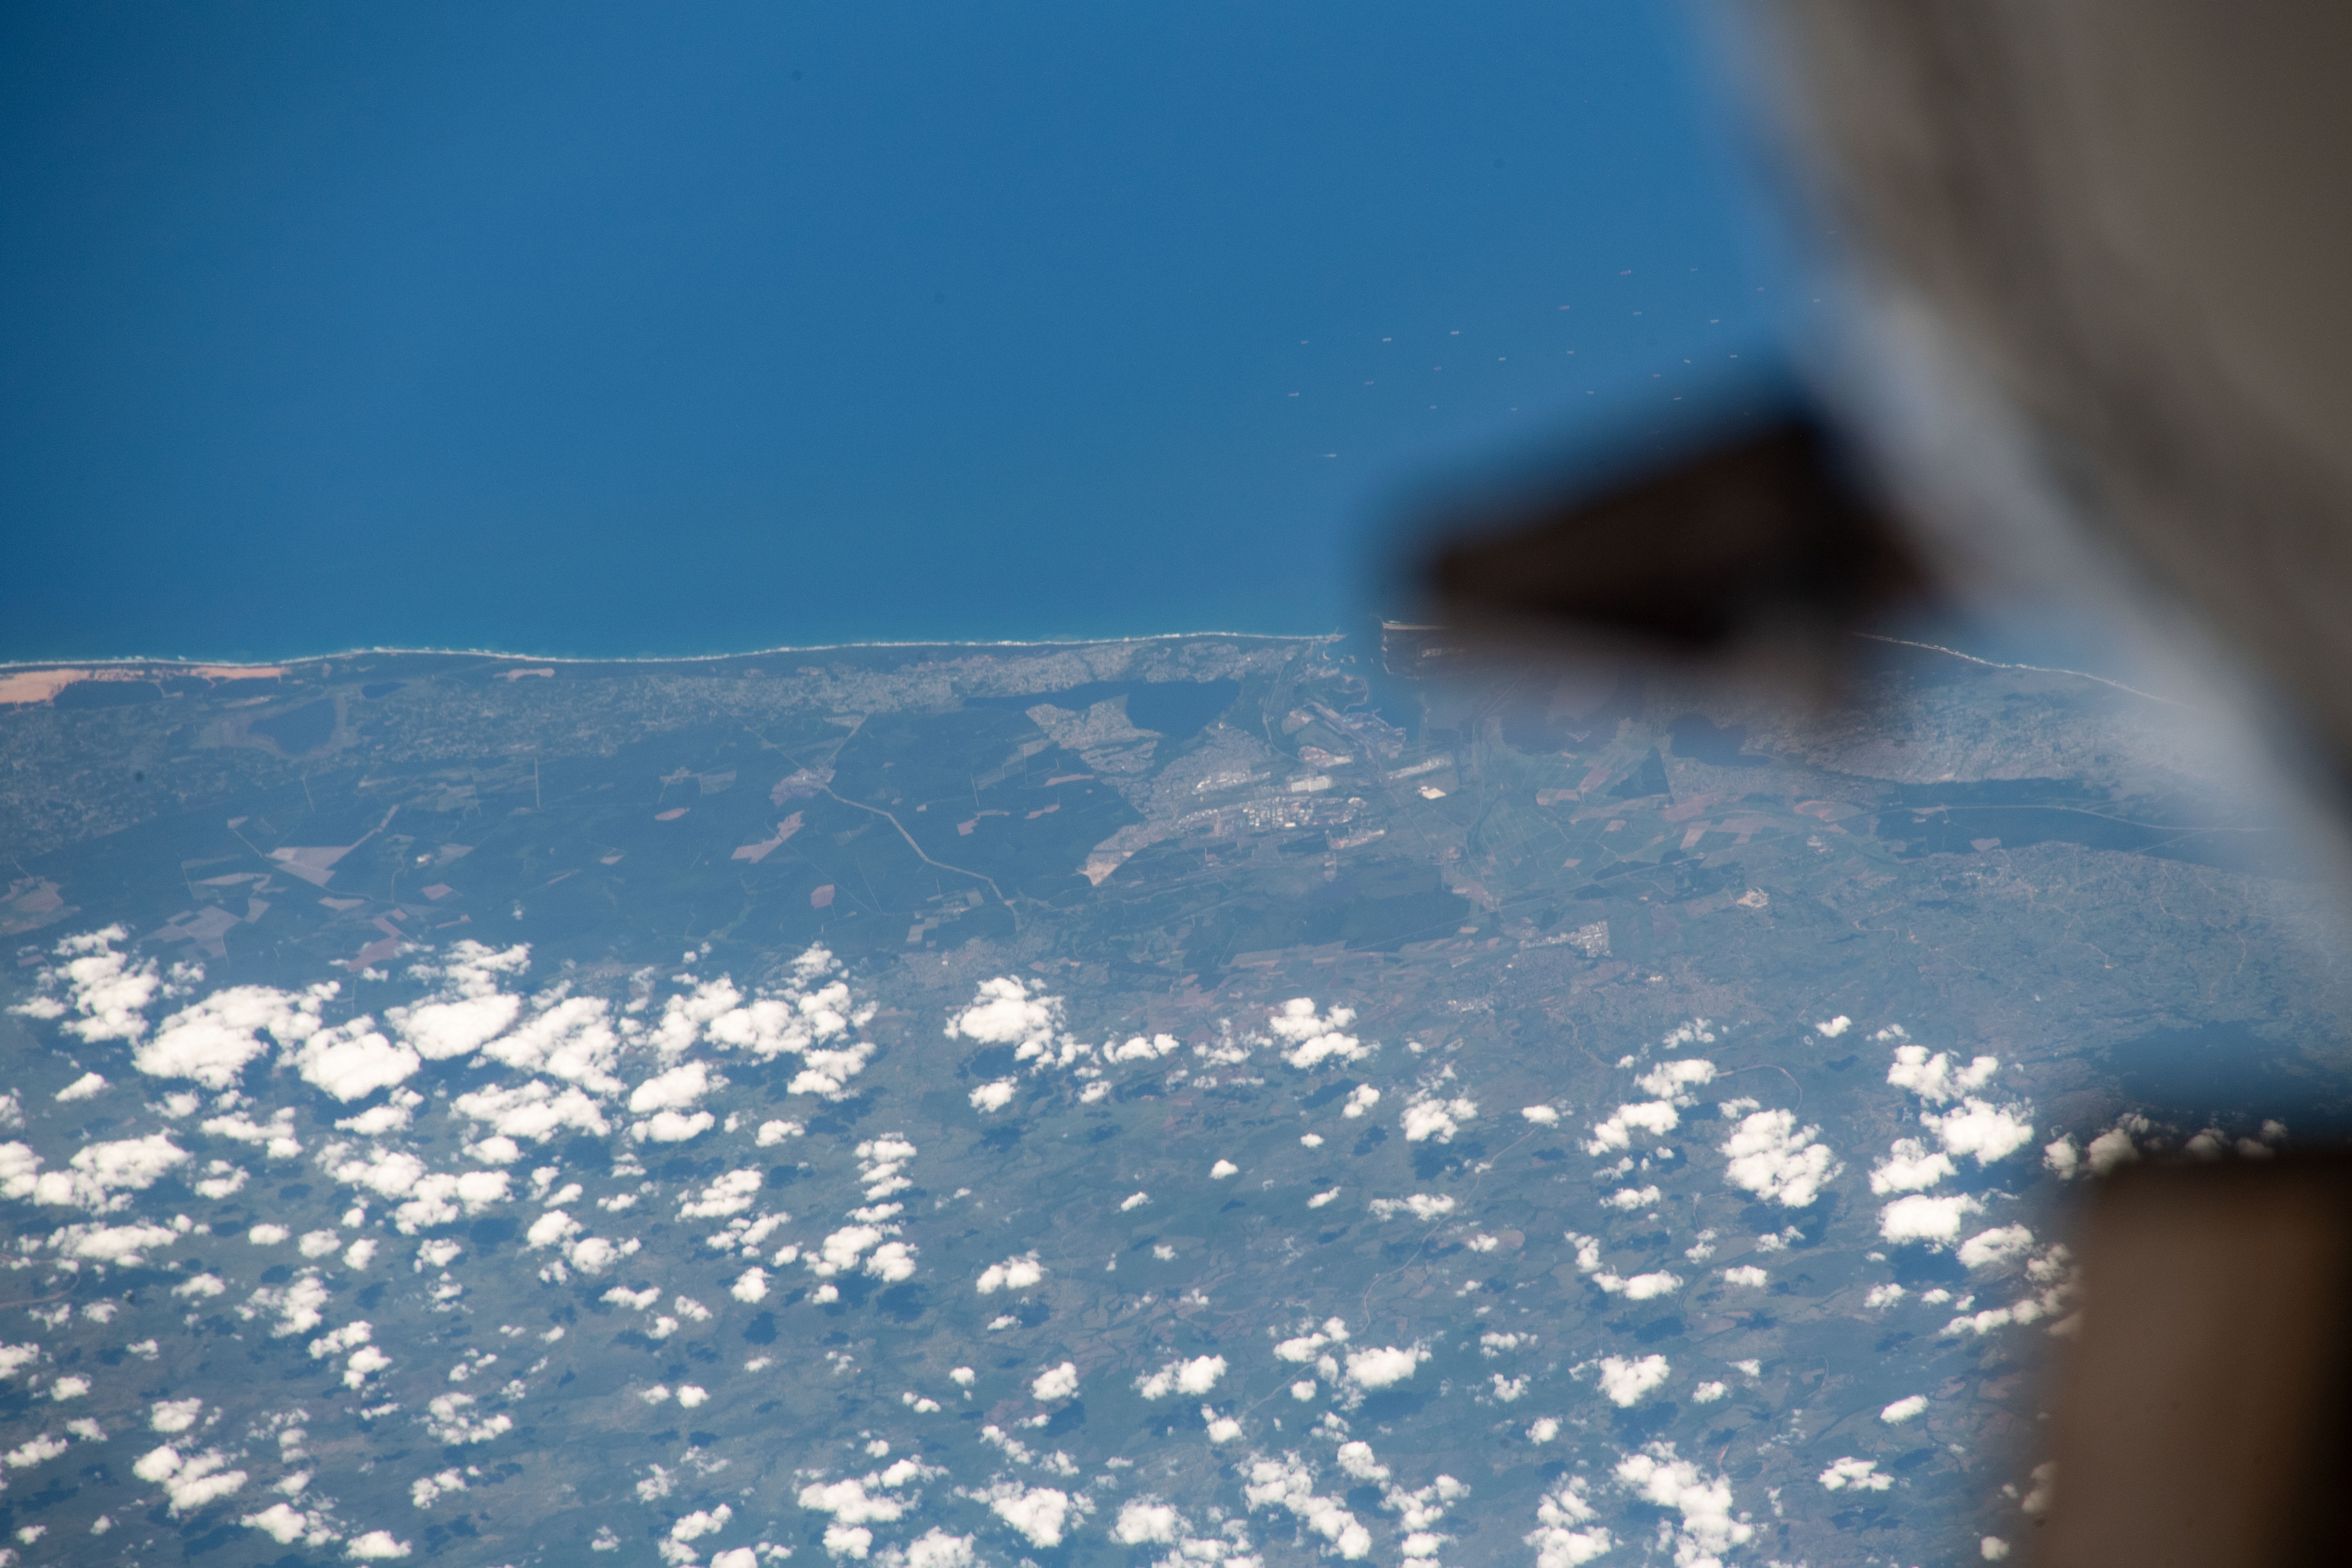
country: REPUBLIC SOUTH AFRICA
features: RICHARDS BAY
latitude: -28.7
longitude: 32.0
